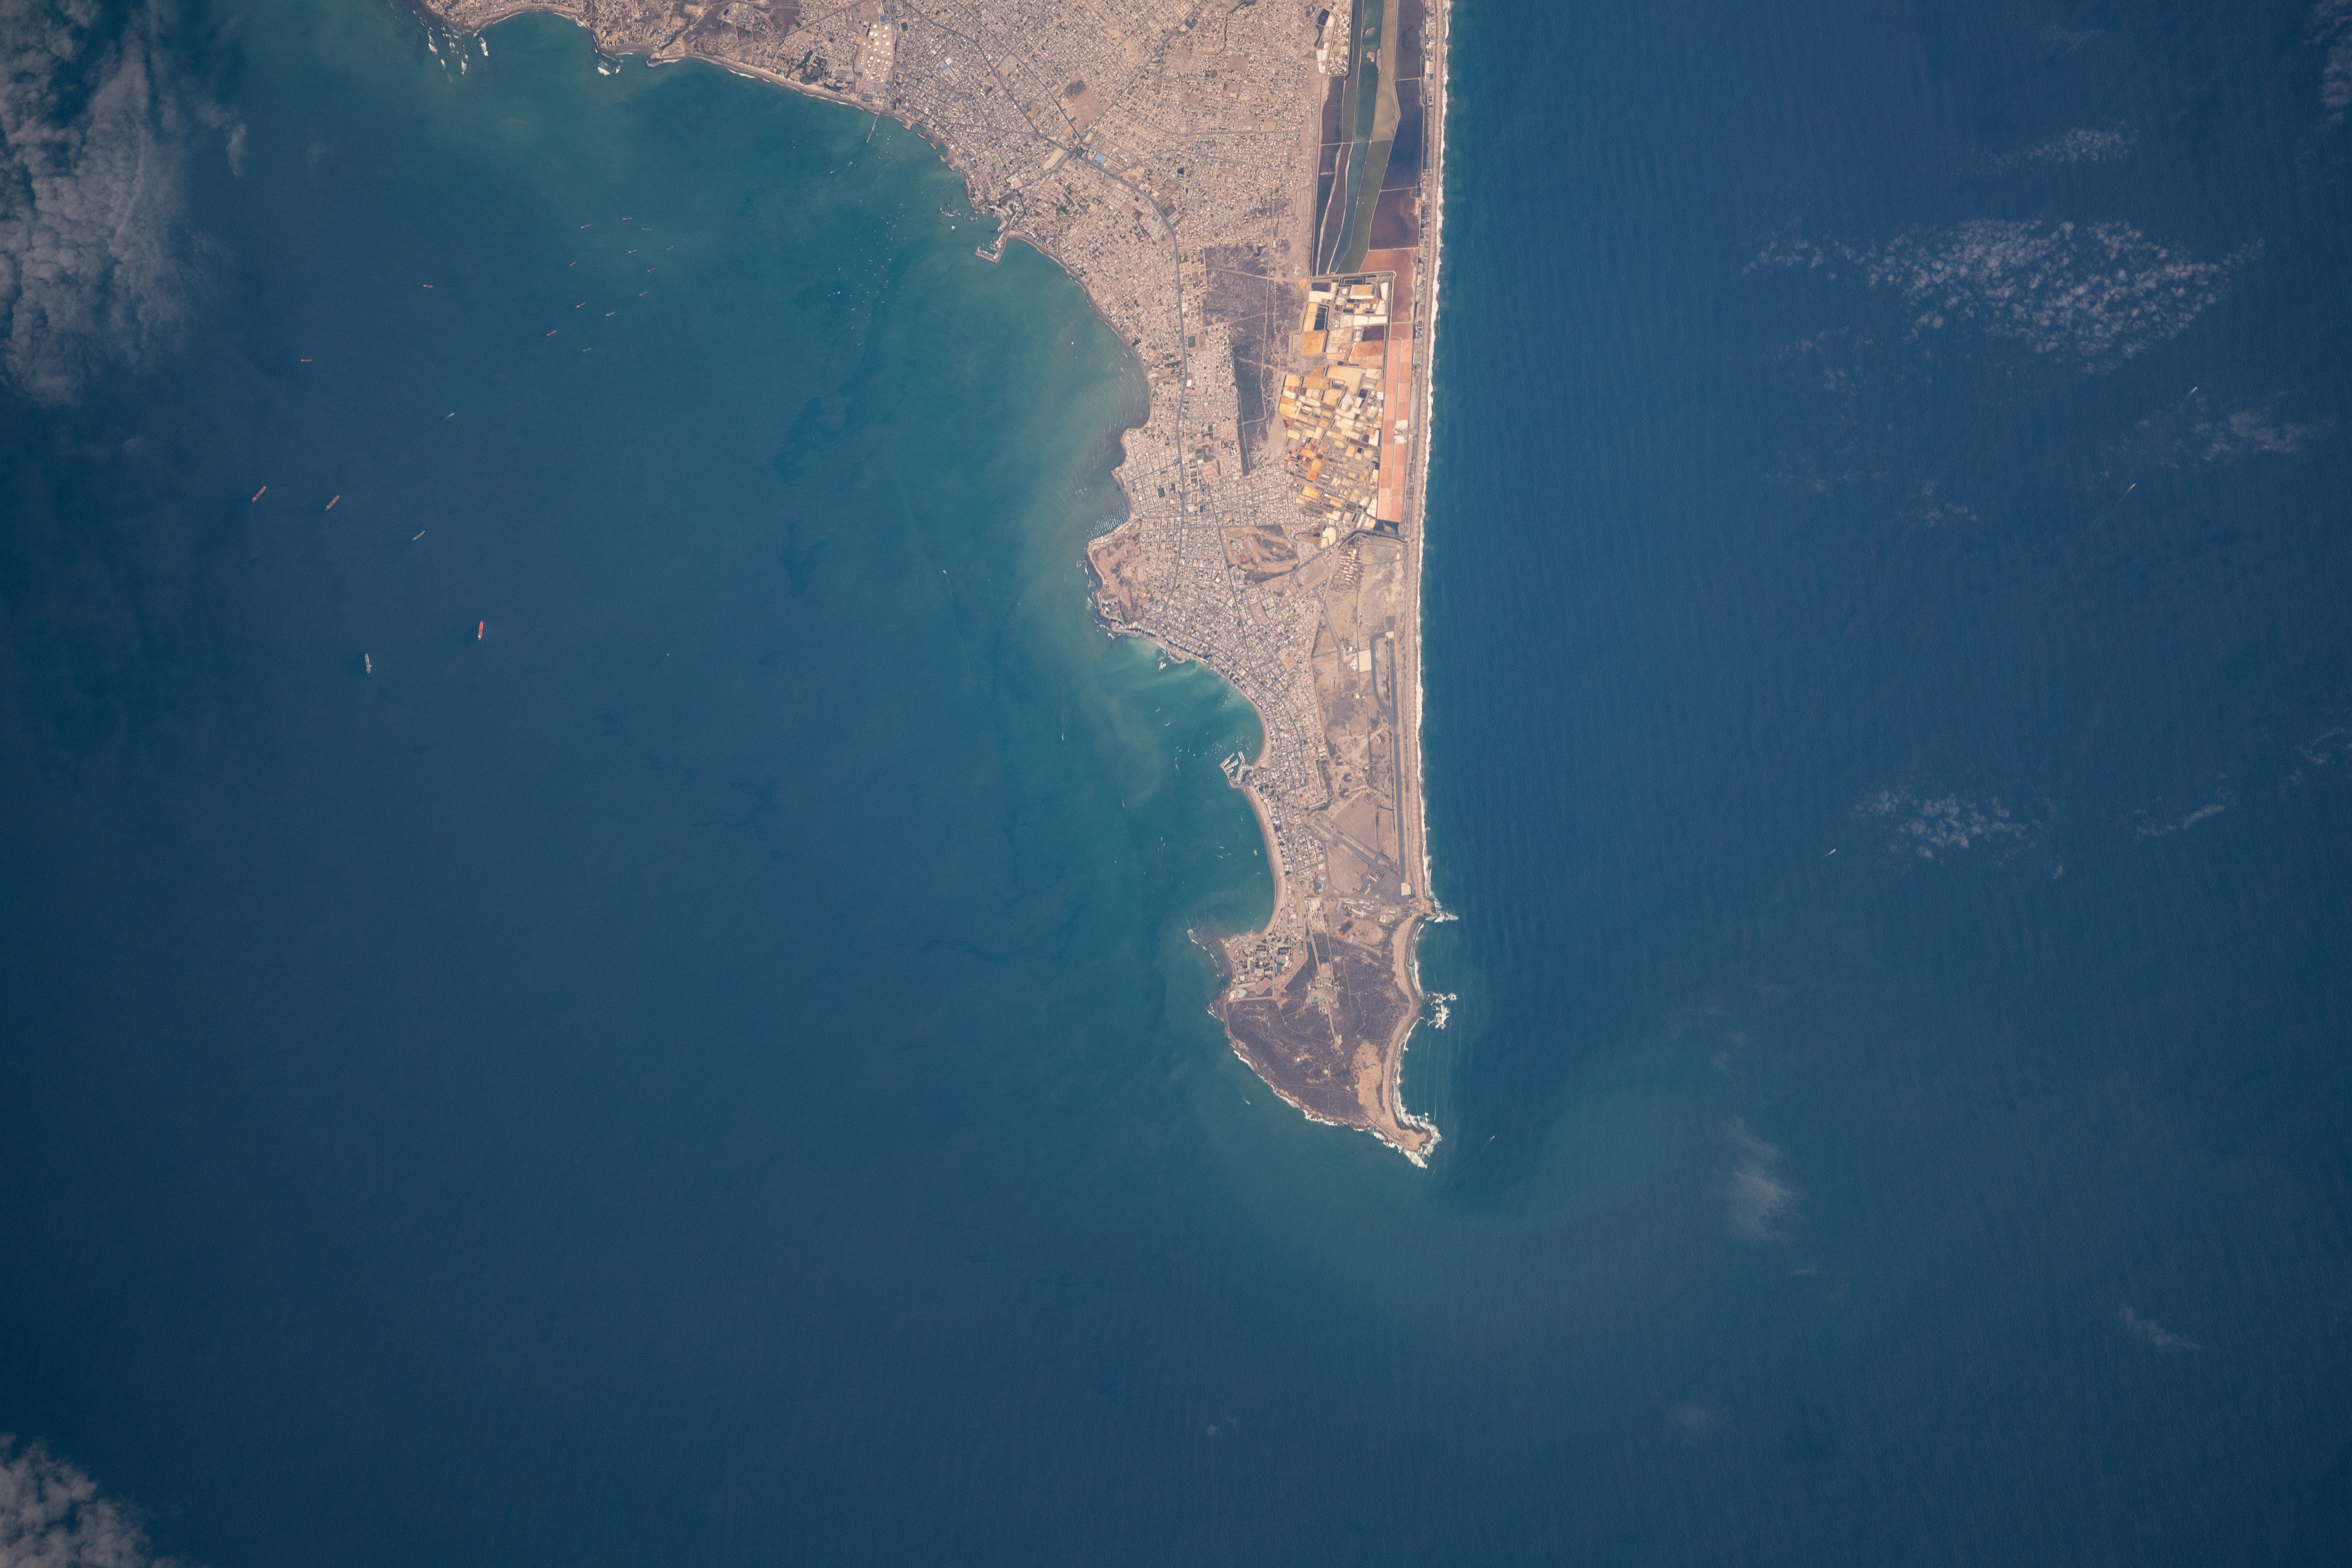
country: ECUADOR
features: SALINAS
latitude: -2.2
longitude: -81.0
